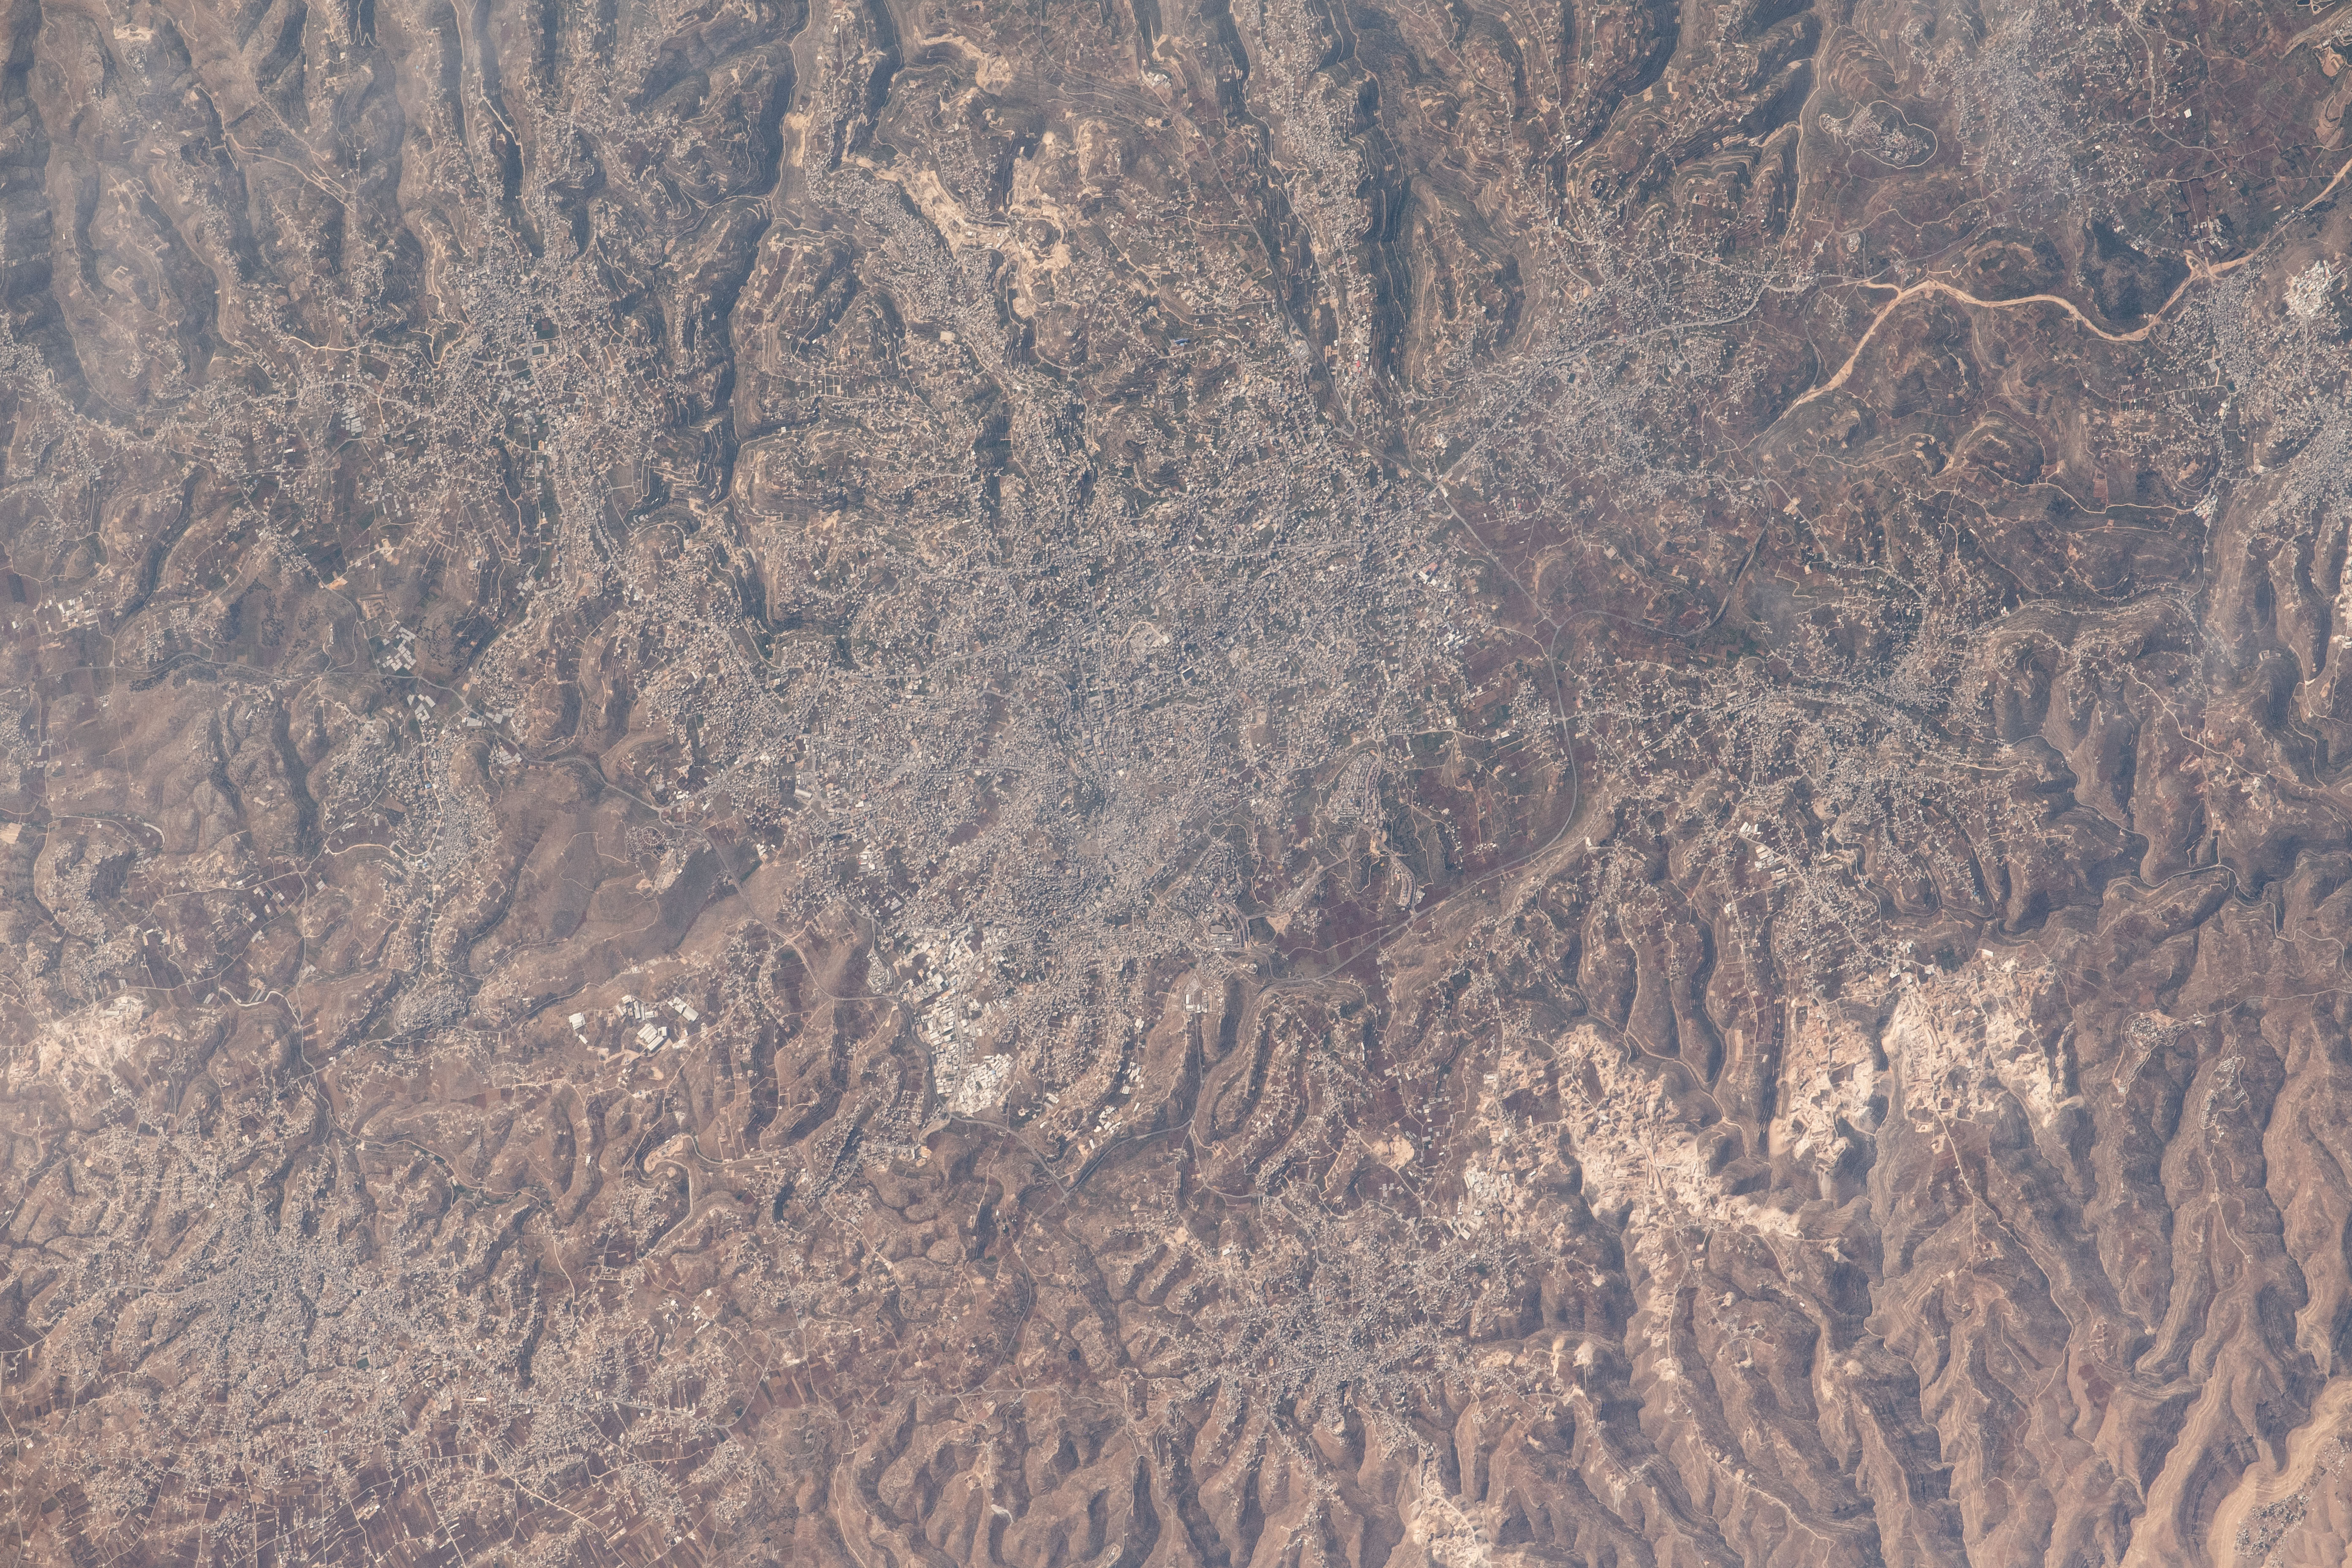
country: ISRAEL
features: CITY
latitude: 31.6
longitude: 35.1
